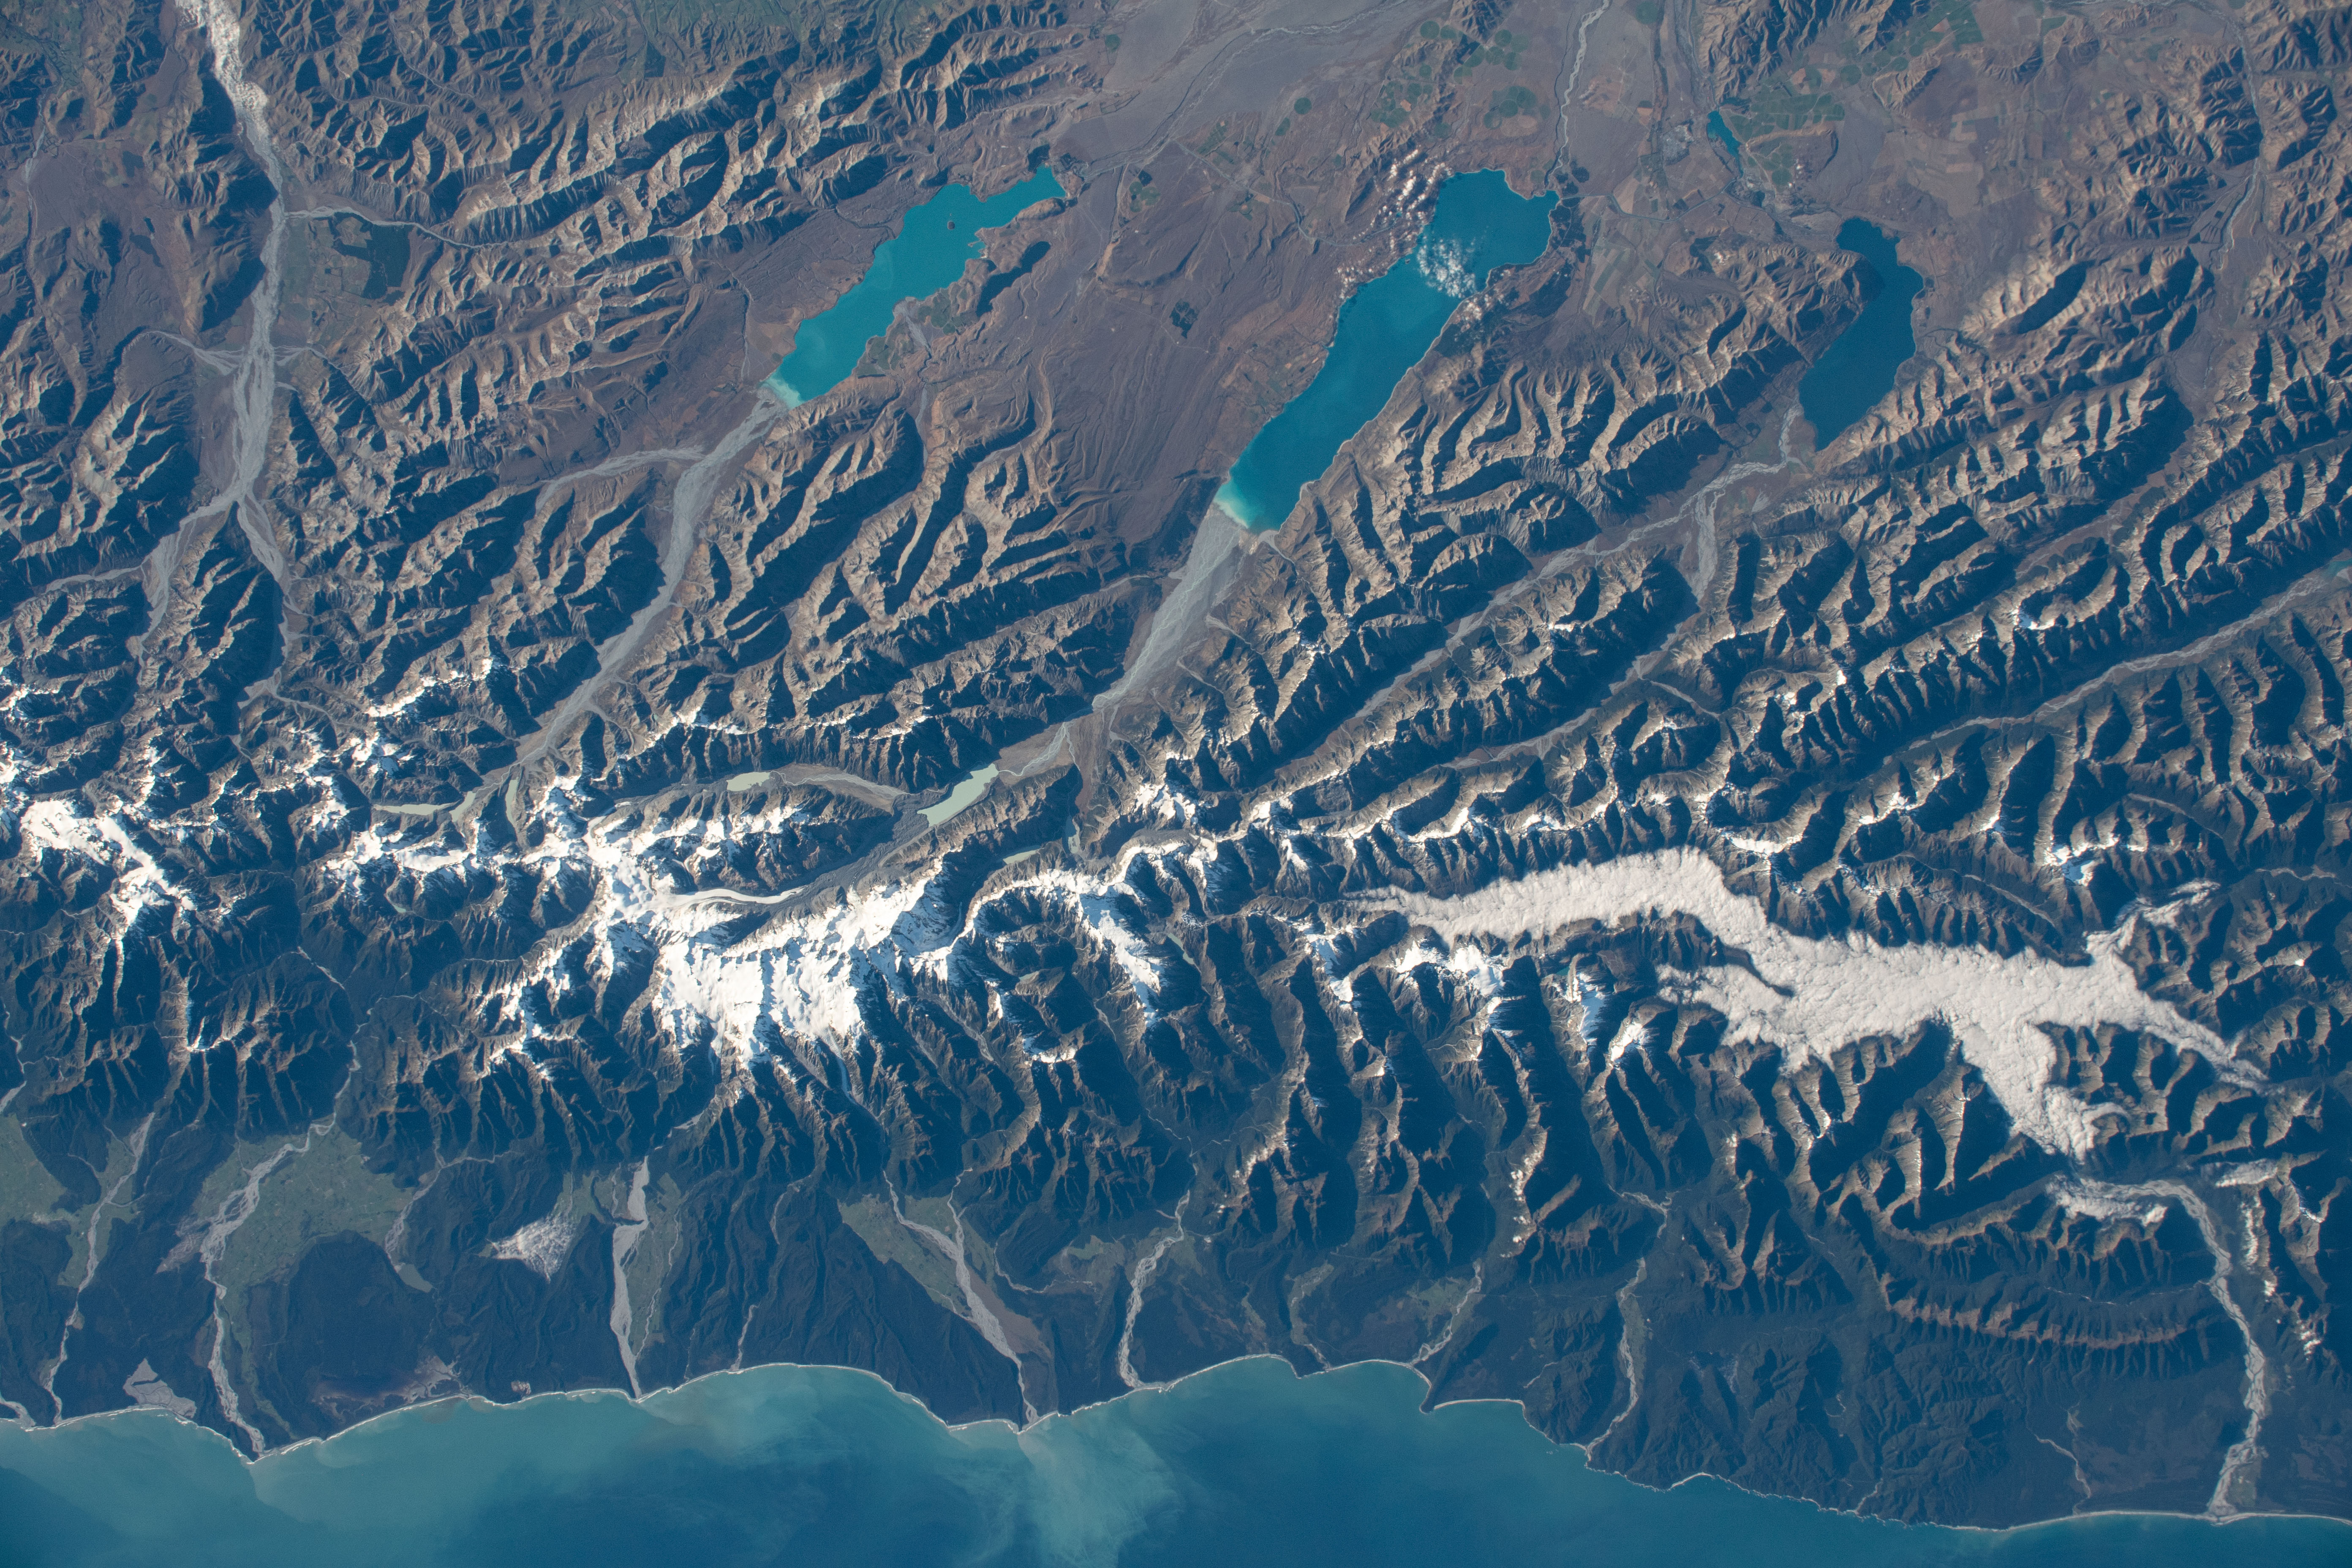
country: NEW ZEALAND-SI
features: LAKE TEKAPO, LAKE PUKAKI, WHATAROA
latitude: -43.9
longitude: 170.2
